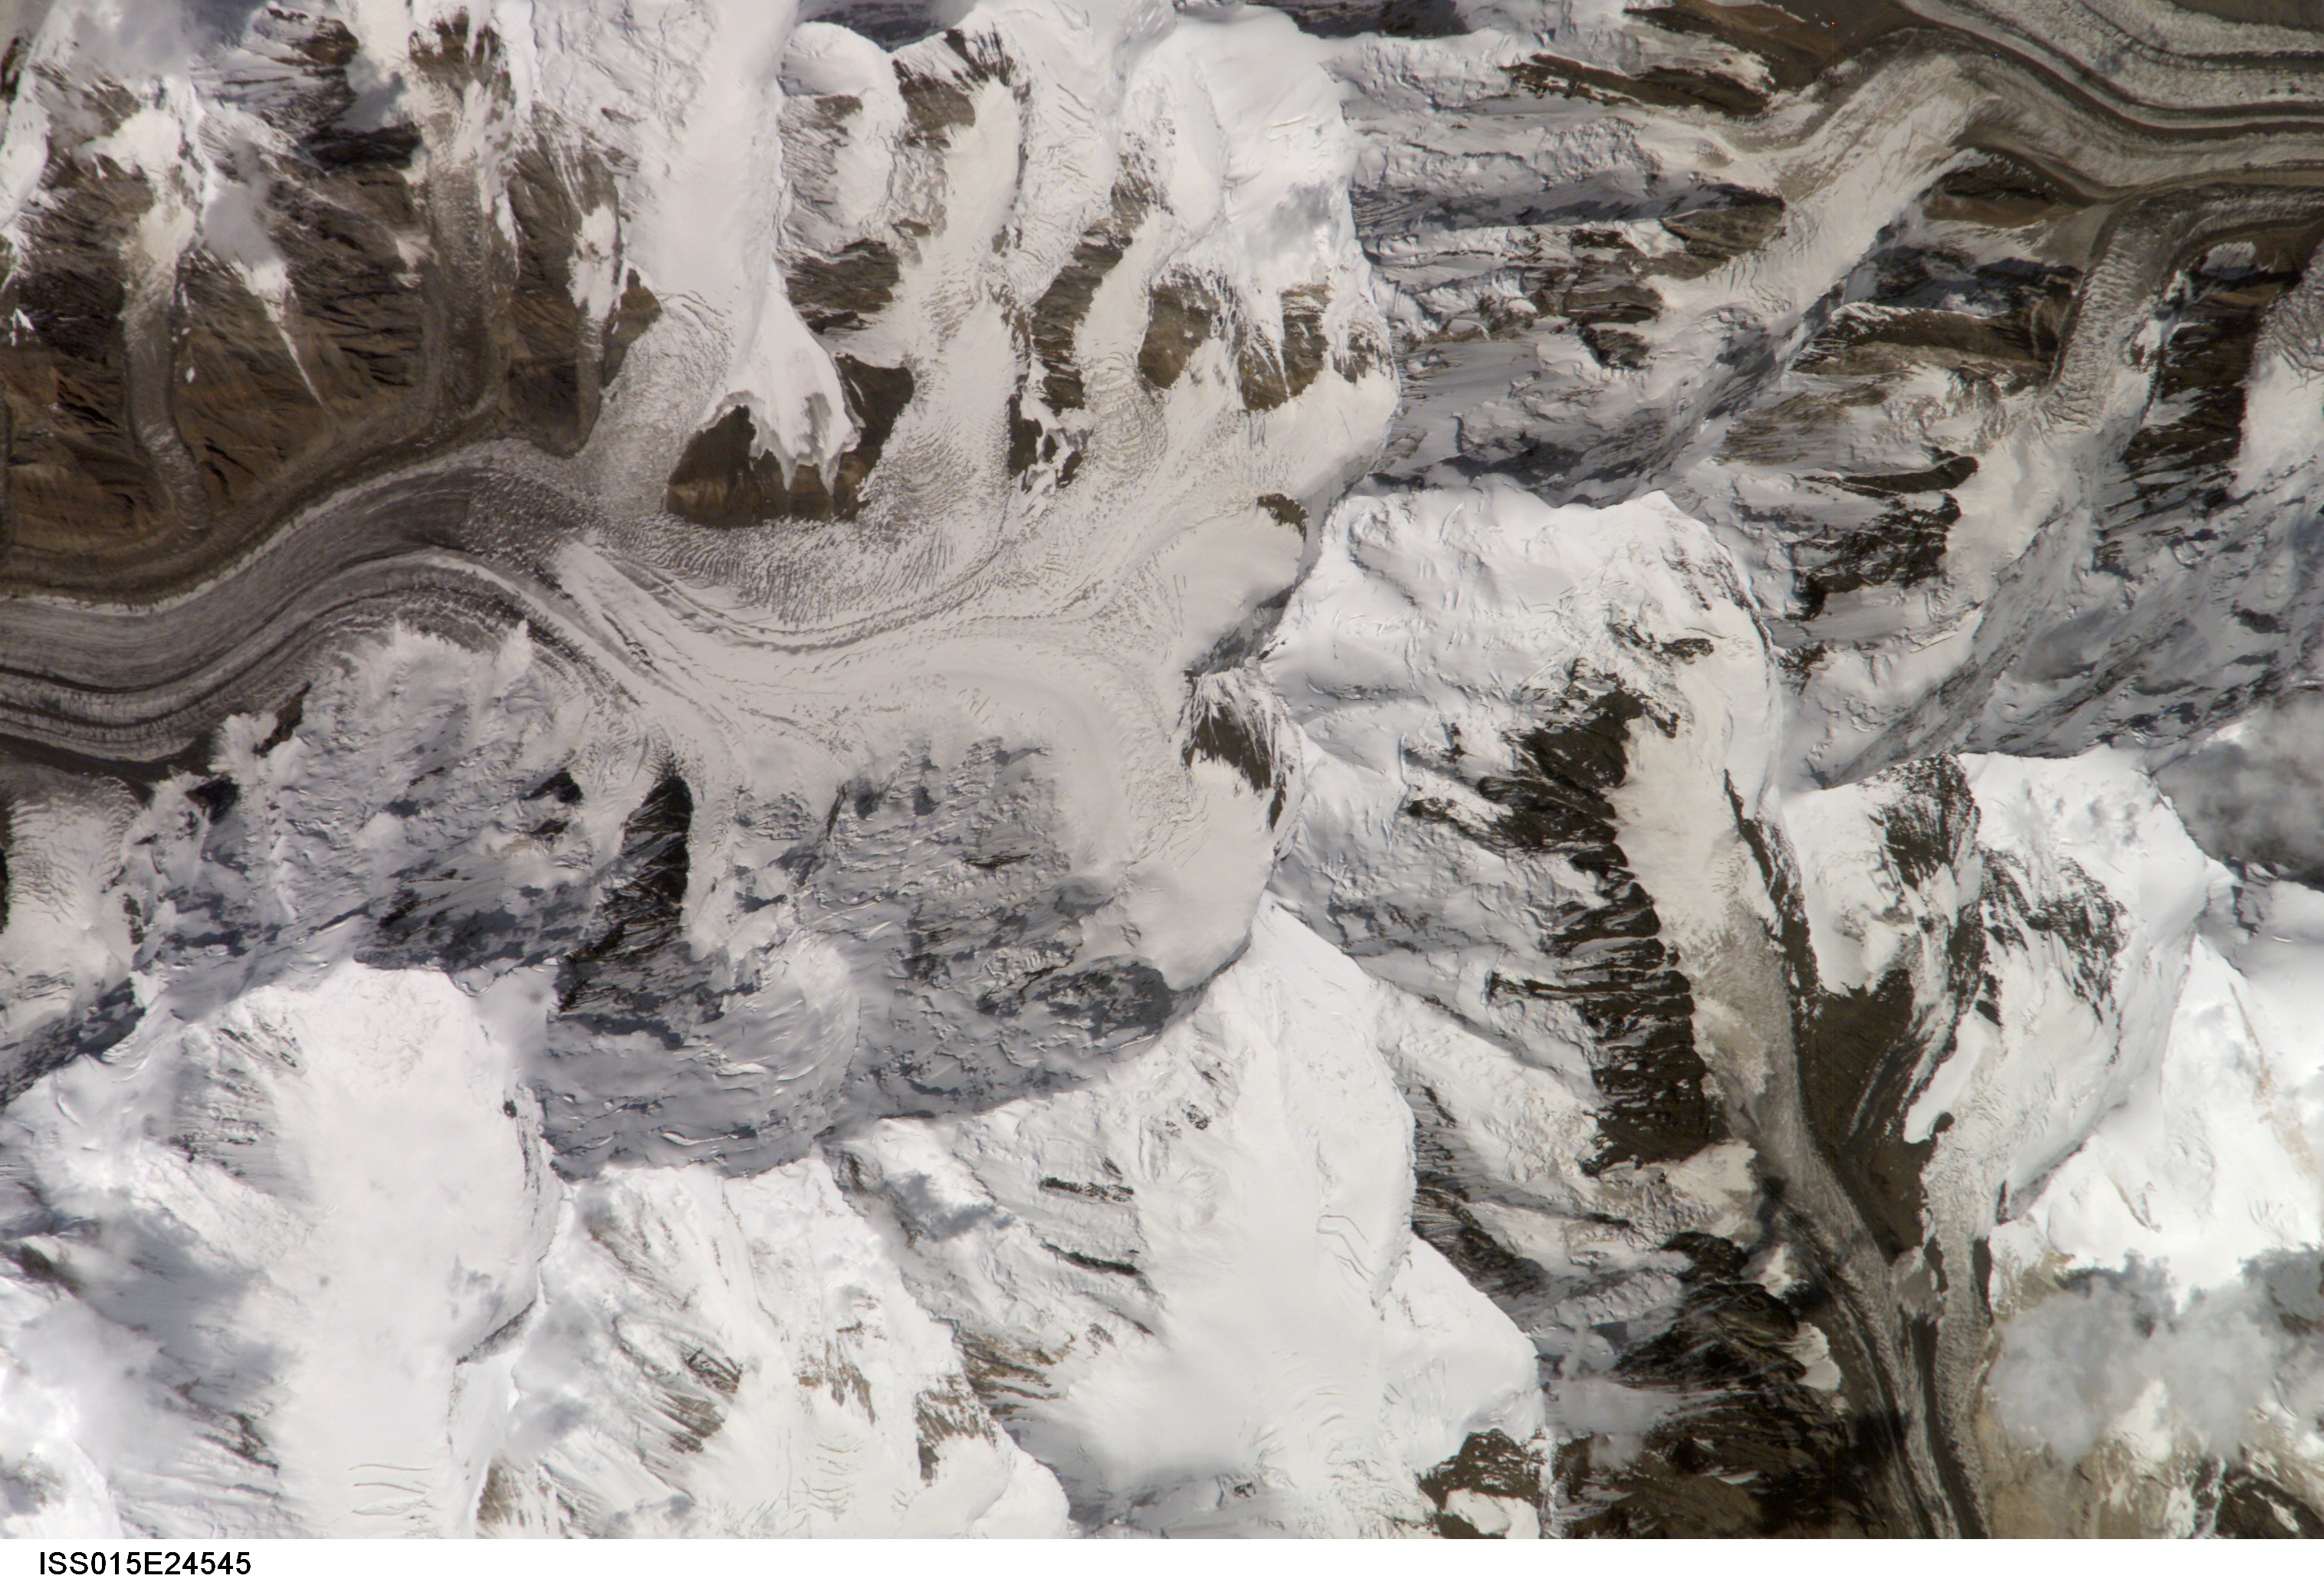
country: CHINA
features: VALLEY GLACIERS, C. TIEN MTS.
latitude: 42.3
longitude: 80.3
